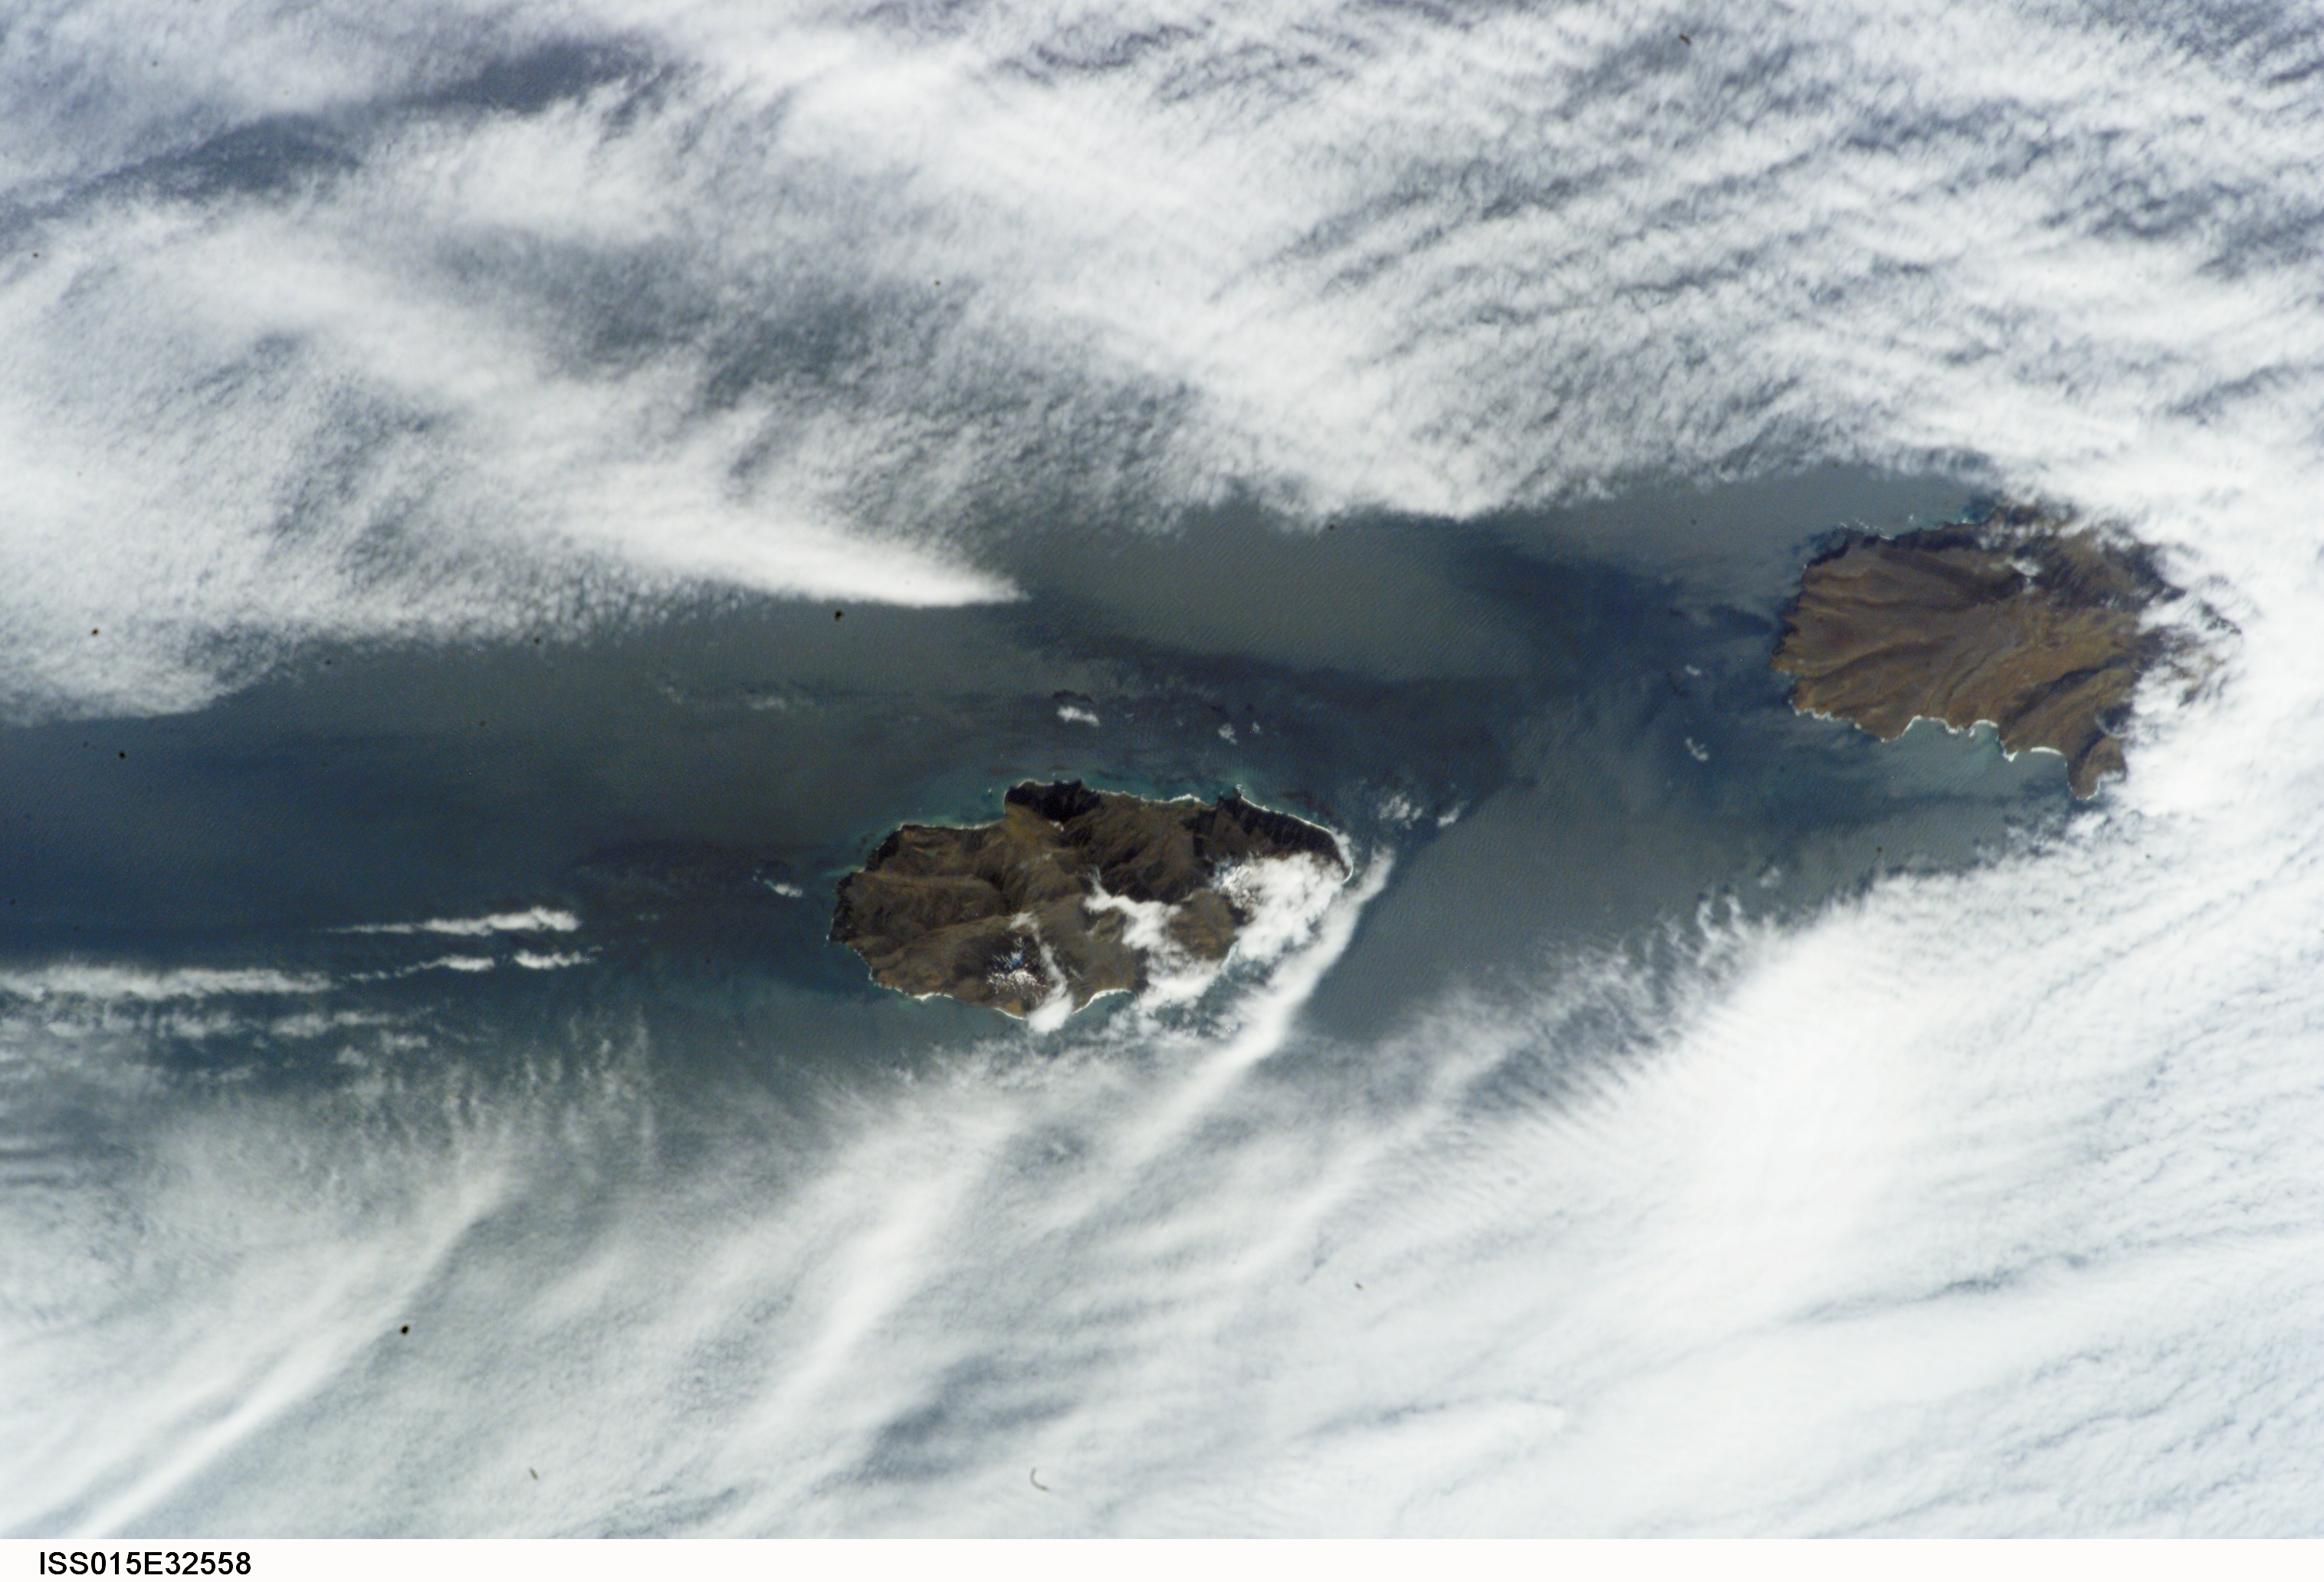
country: INDIAN OCEAN I(S).
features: EAST I., POSSESSION I.
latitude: -46.5
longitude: 52.0
